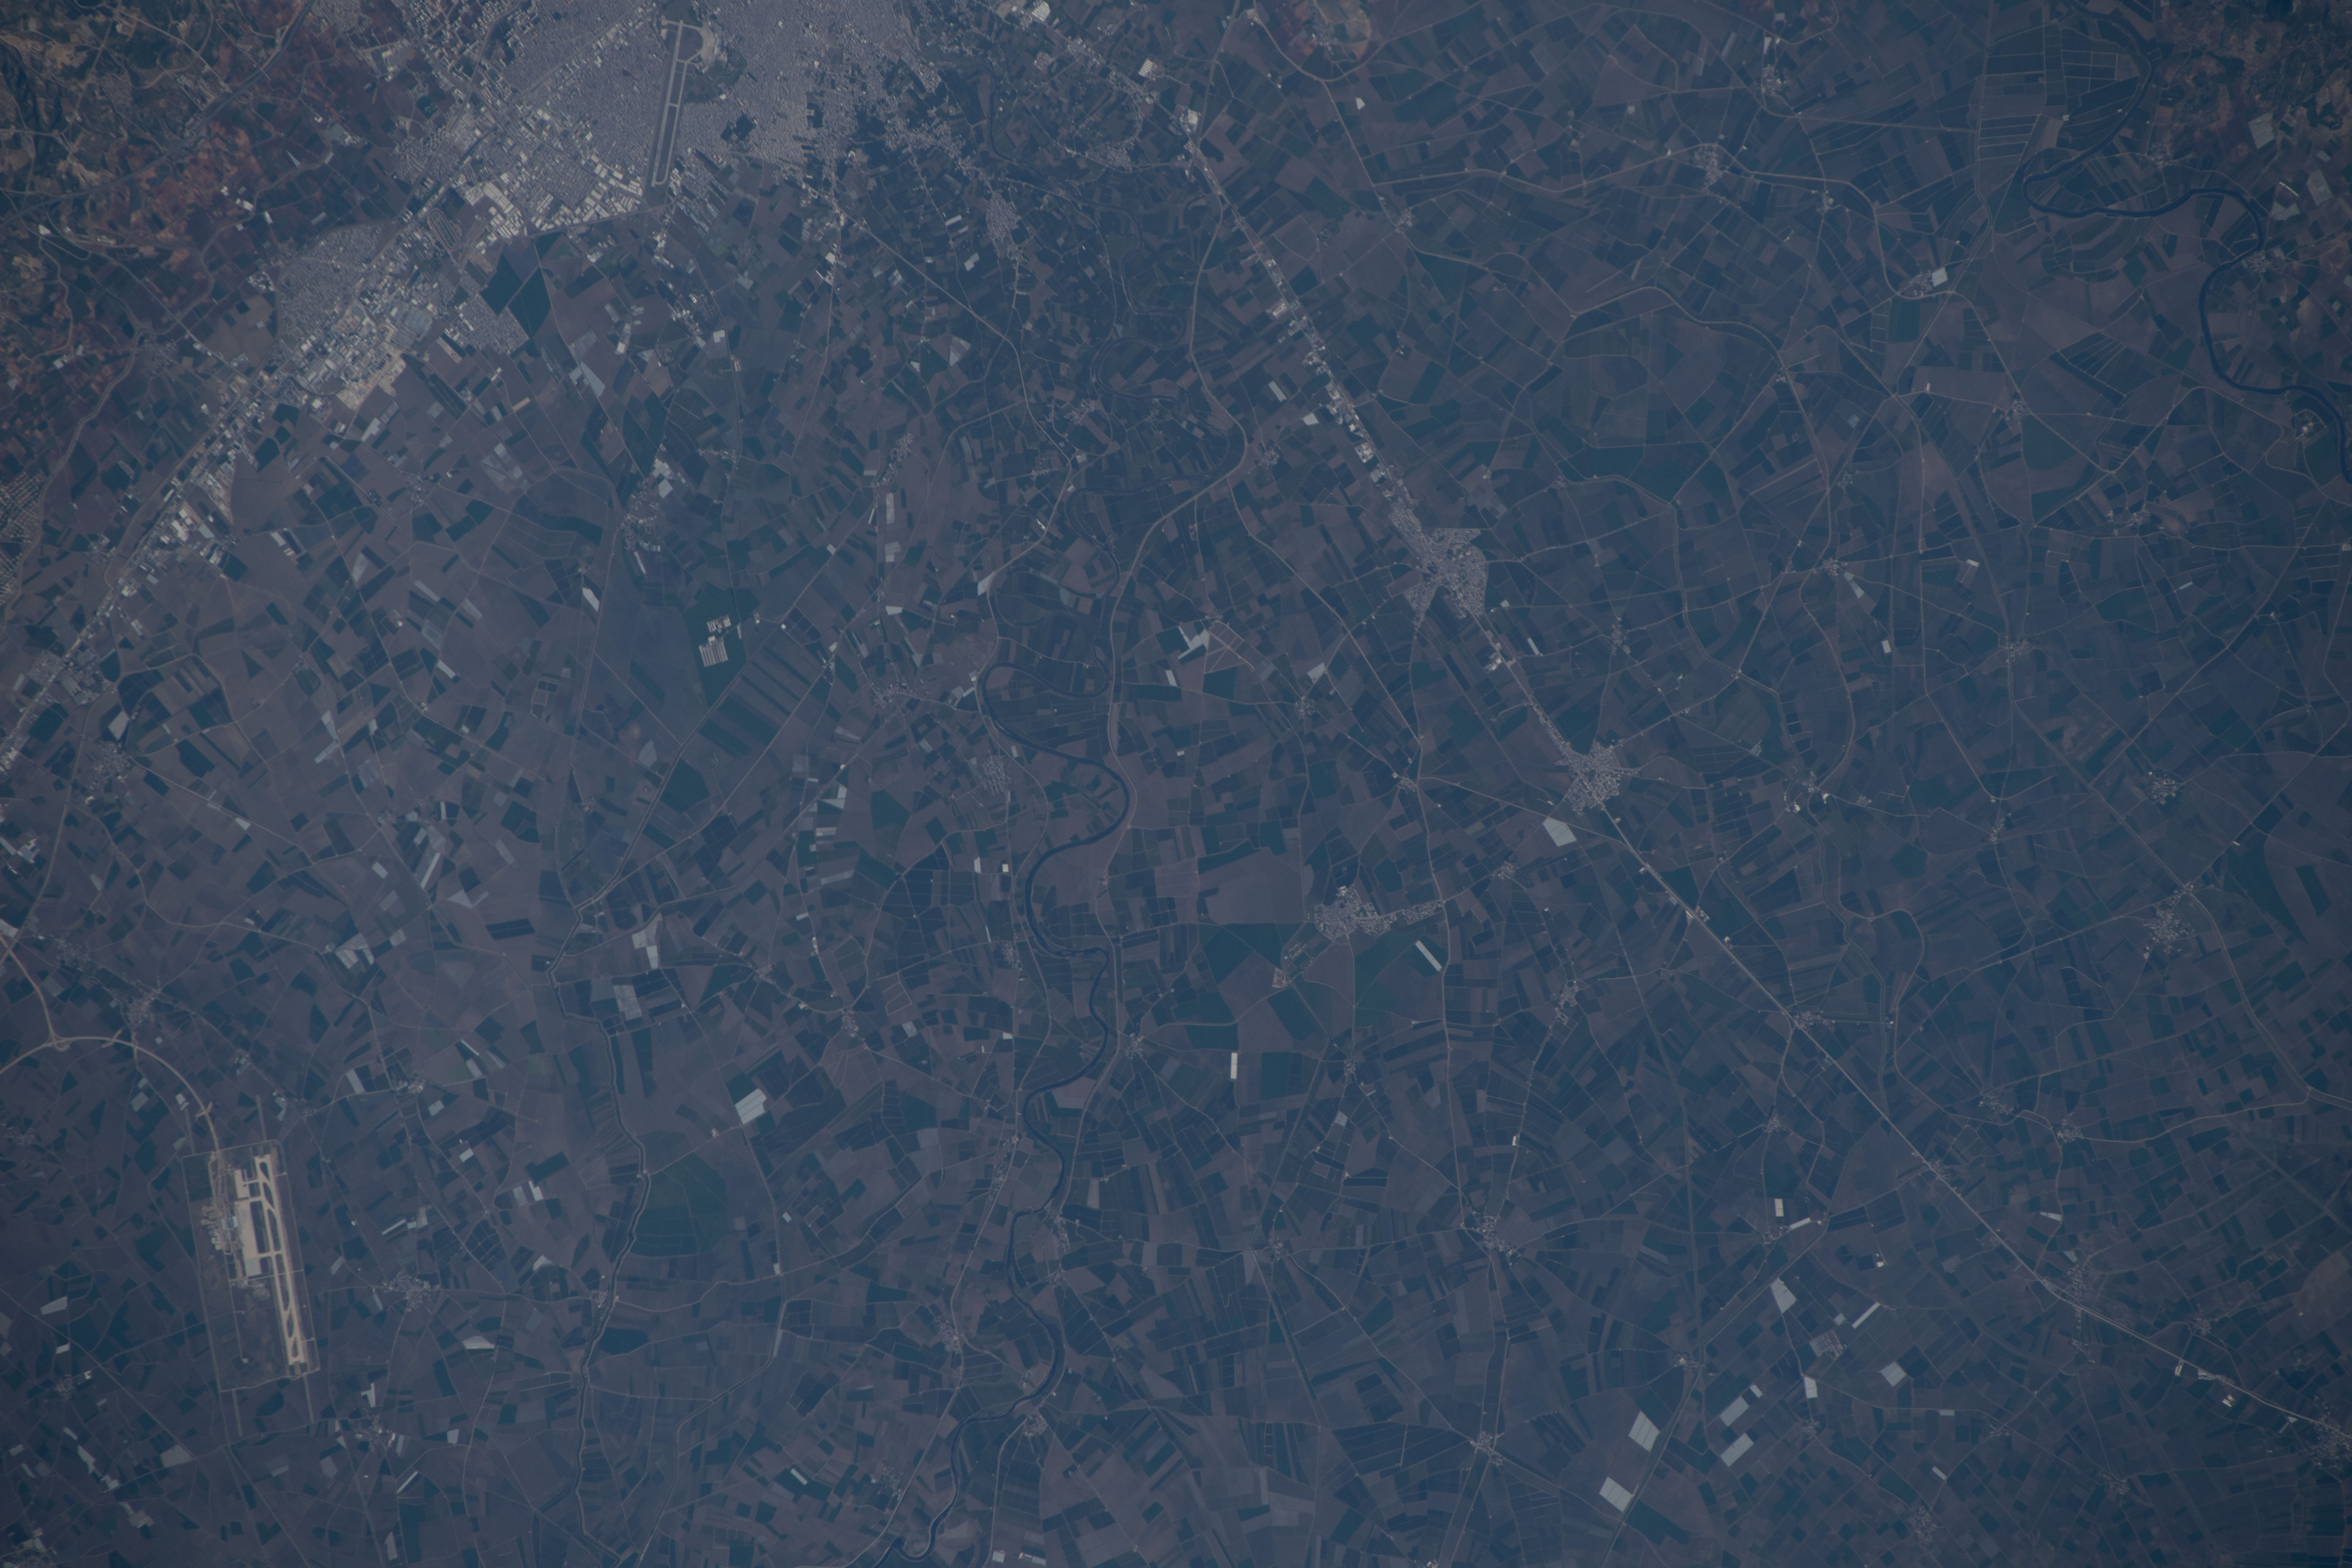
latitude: 36.9
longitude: 35.3
